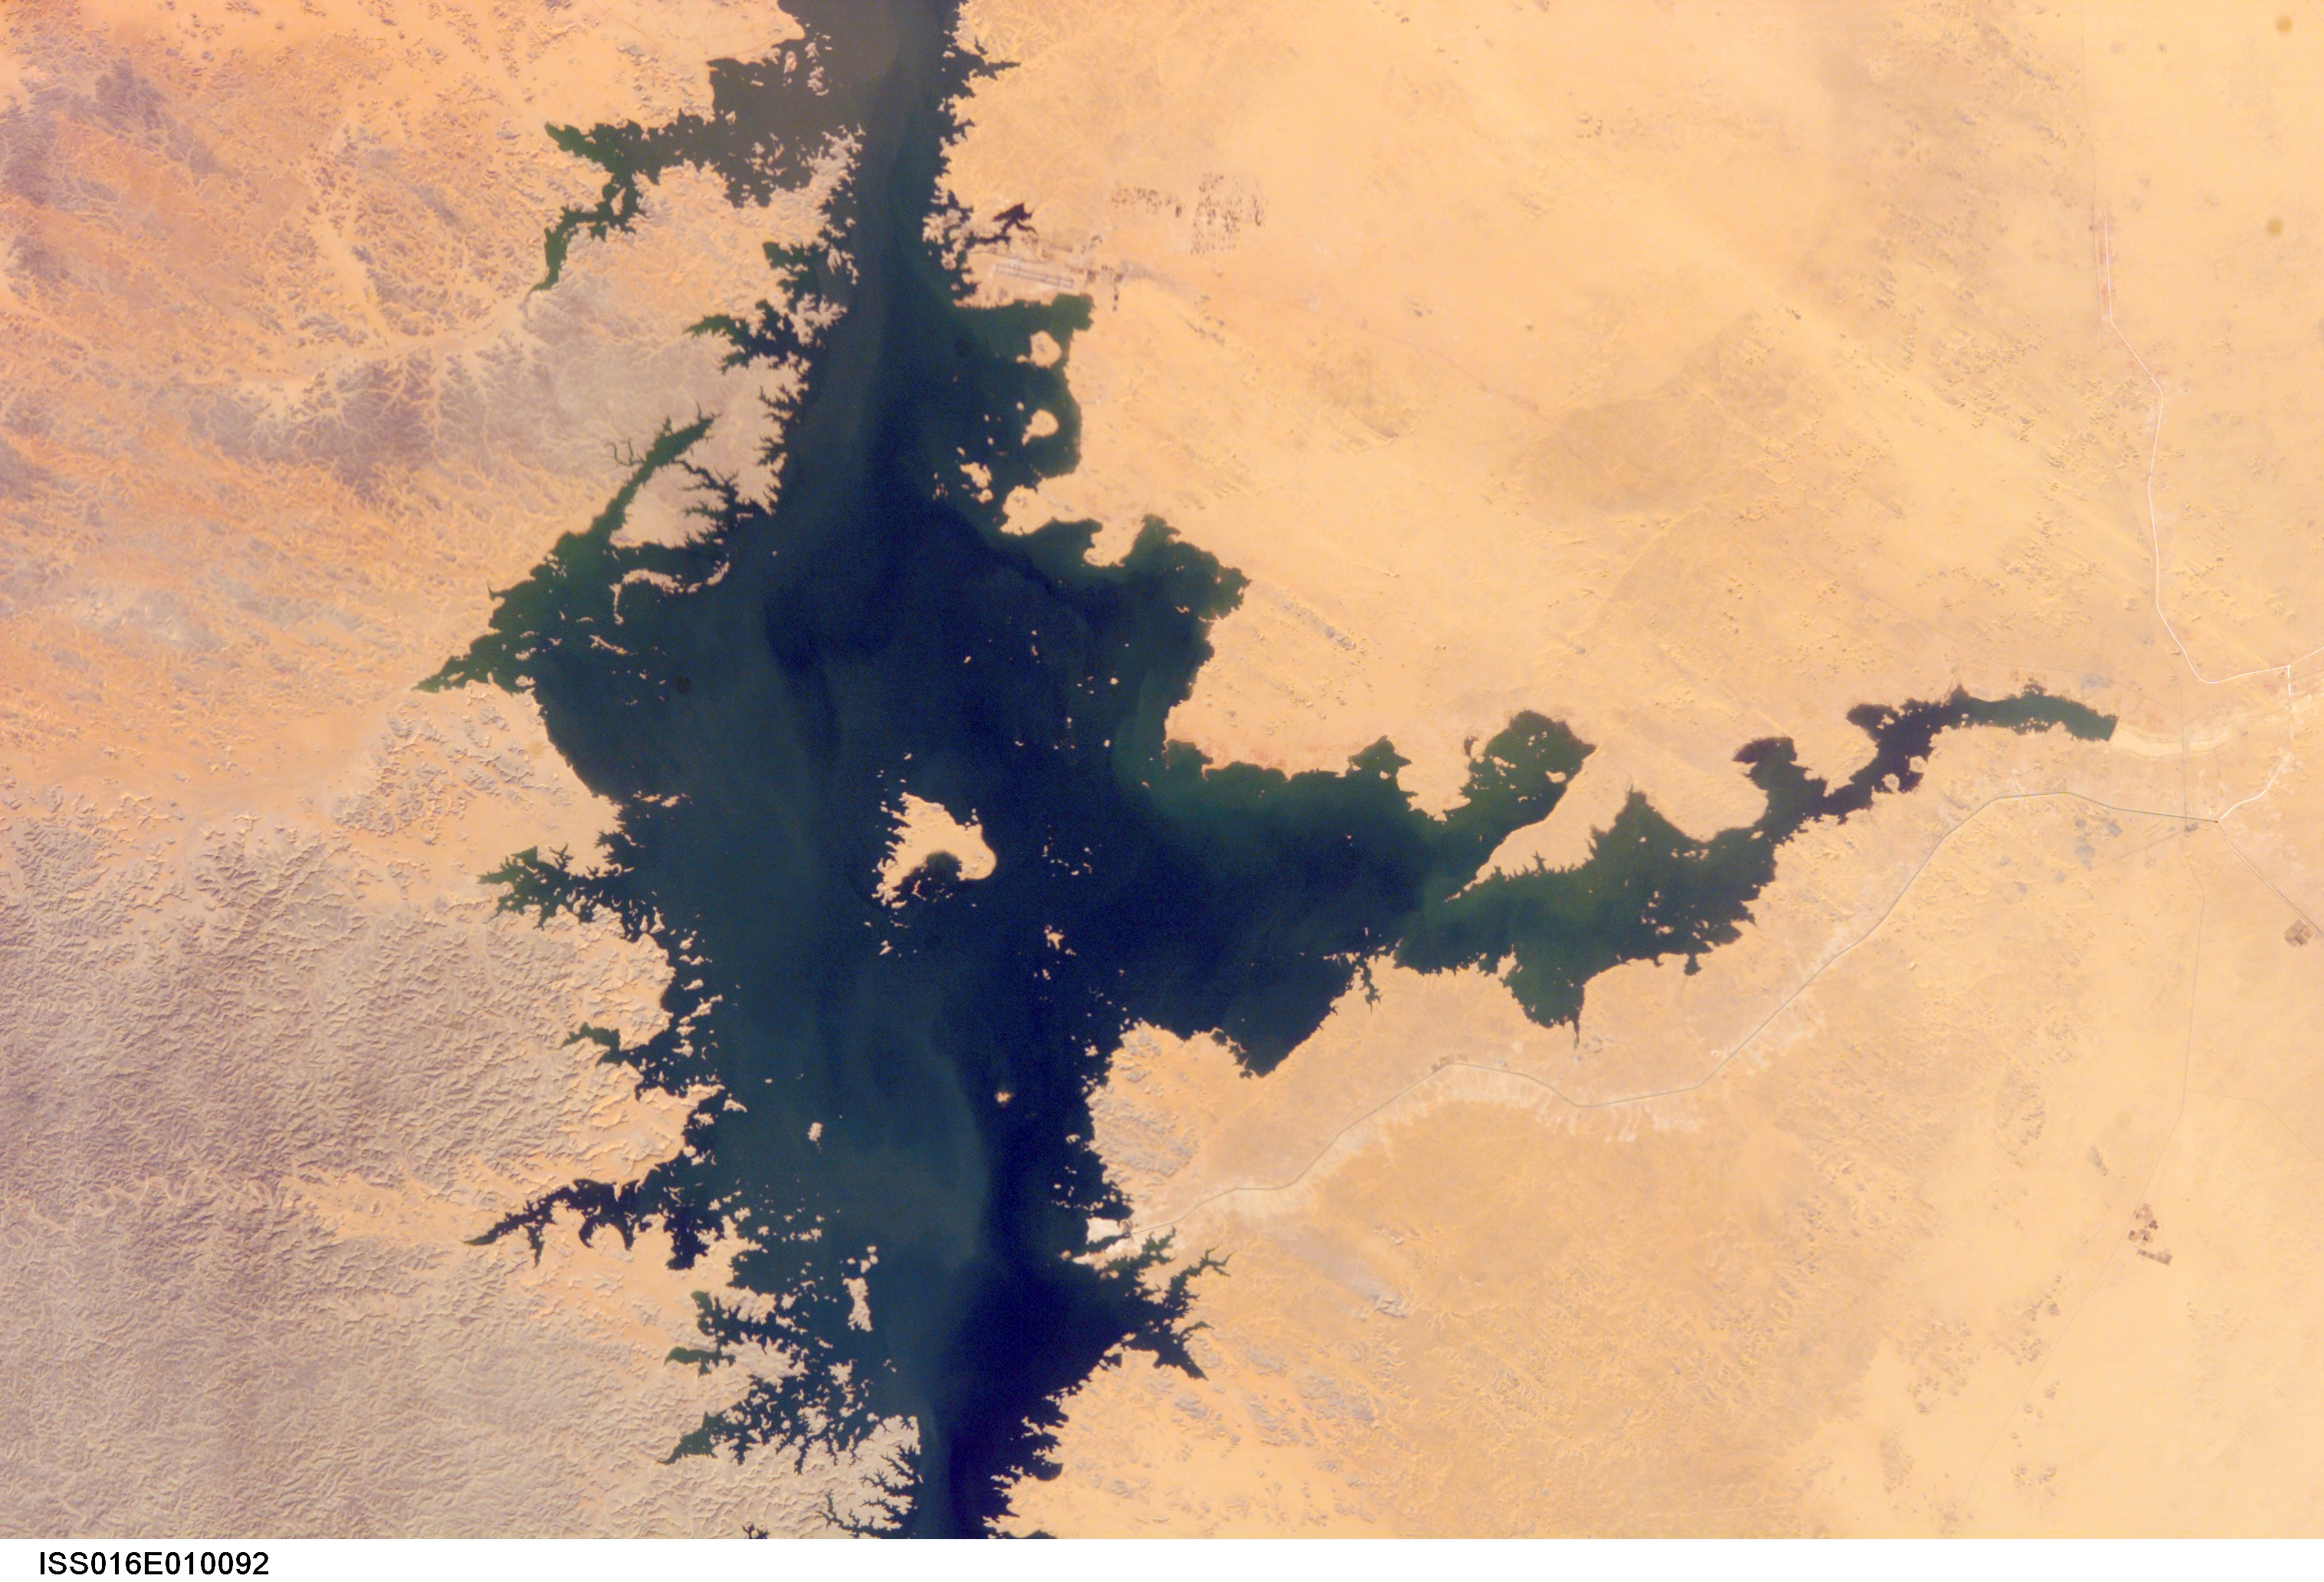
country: EGYPT
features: S. LAKE NASSER, SED., WADIS
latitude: 22.5
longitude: 32.0
